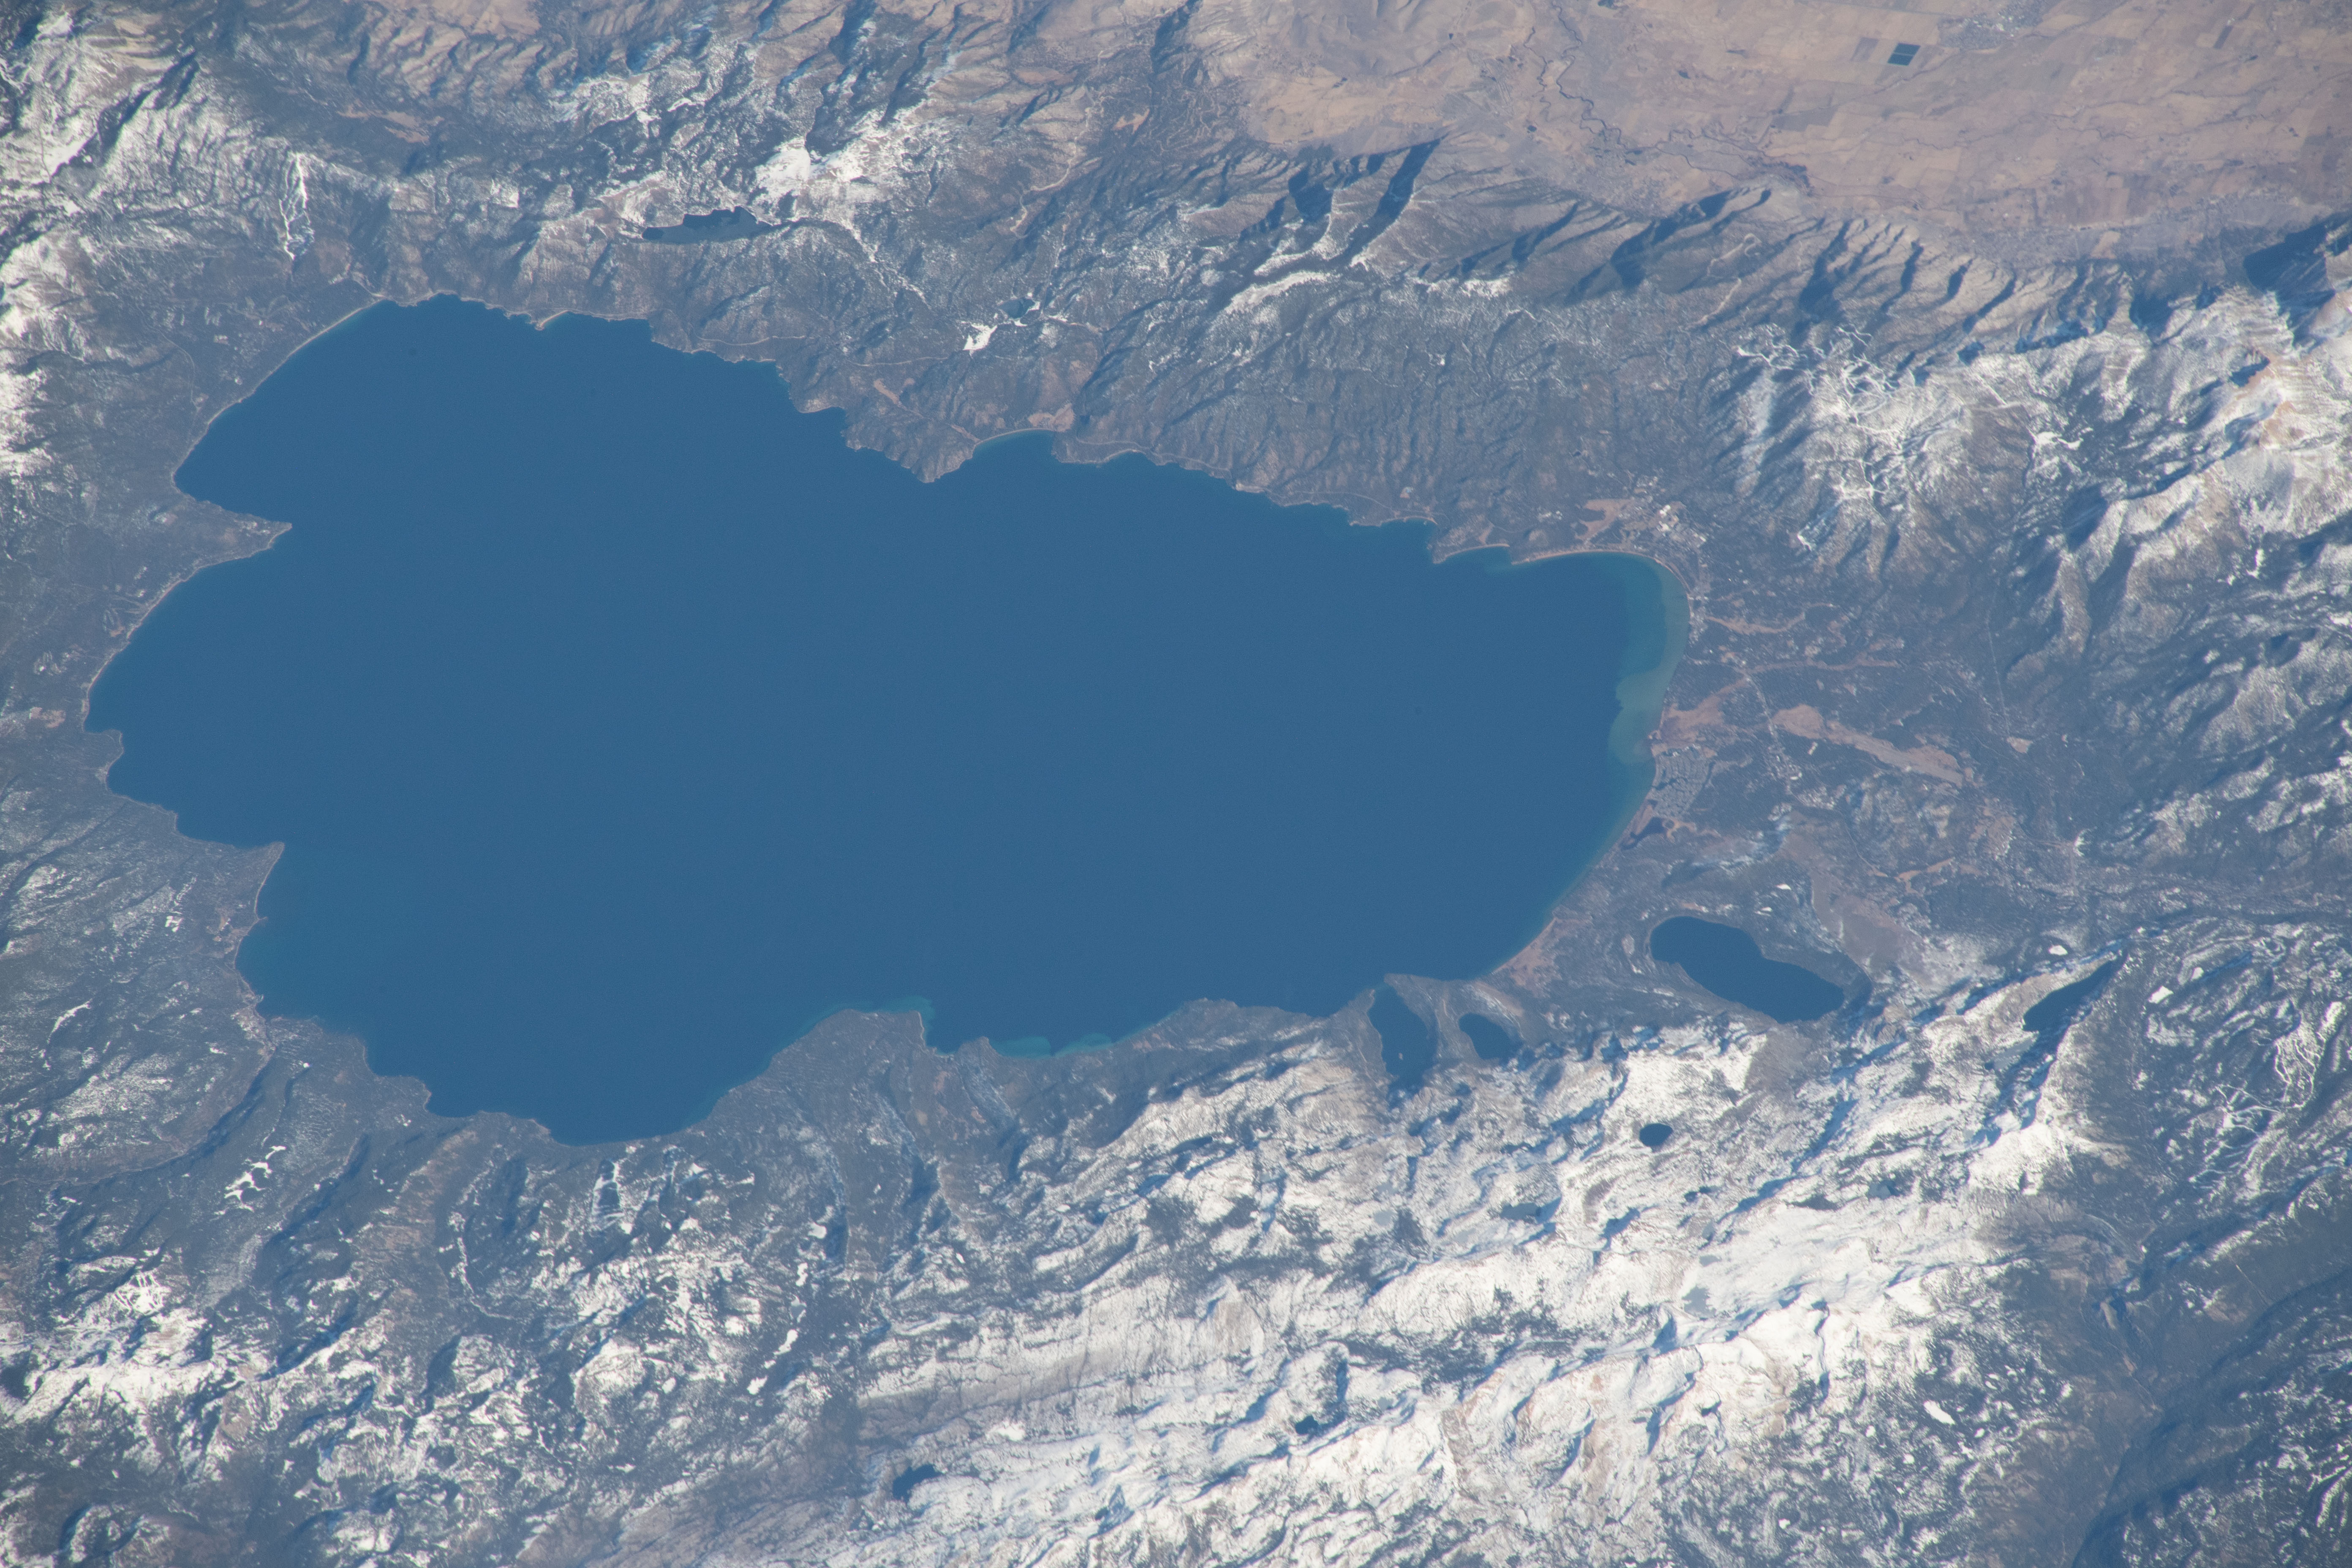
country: USA-CALIFORNIA
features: LAKE TAHOE, EL DORADO NATIONAL FOREST, FALLEN LEAF LAKE
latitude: 39.0
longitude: -120.0
